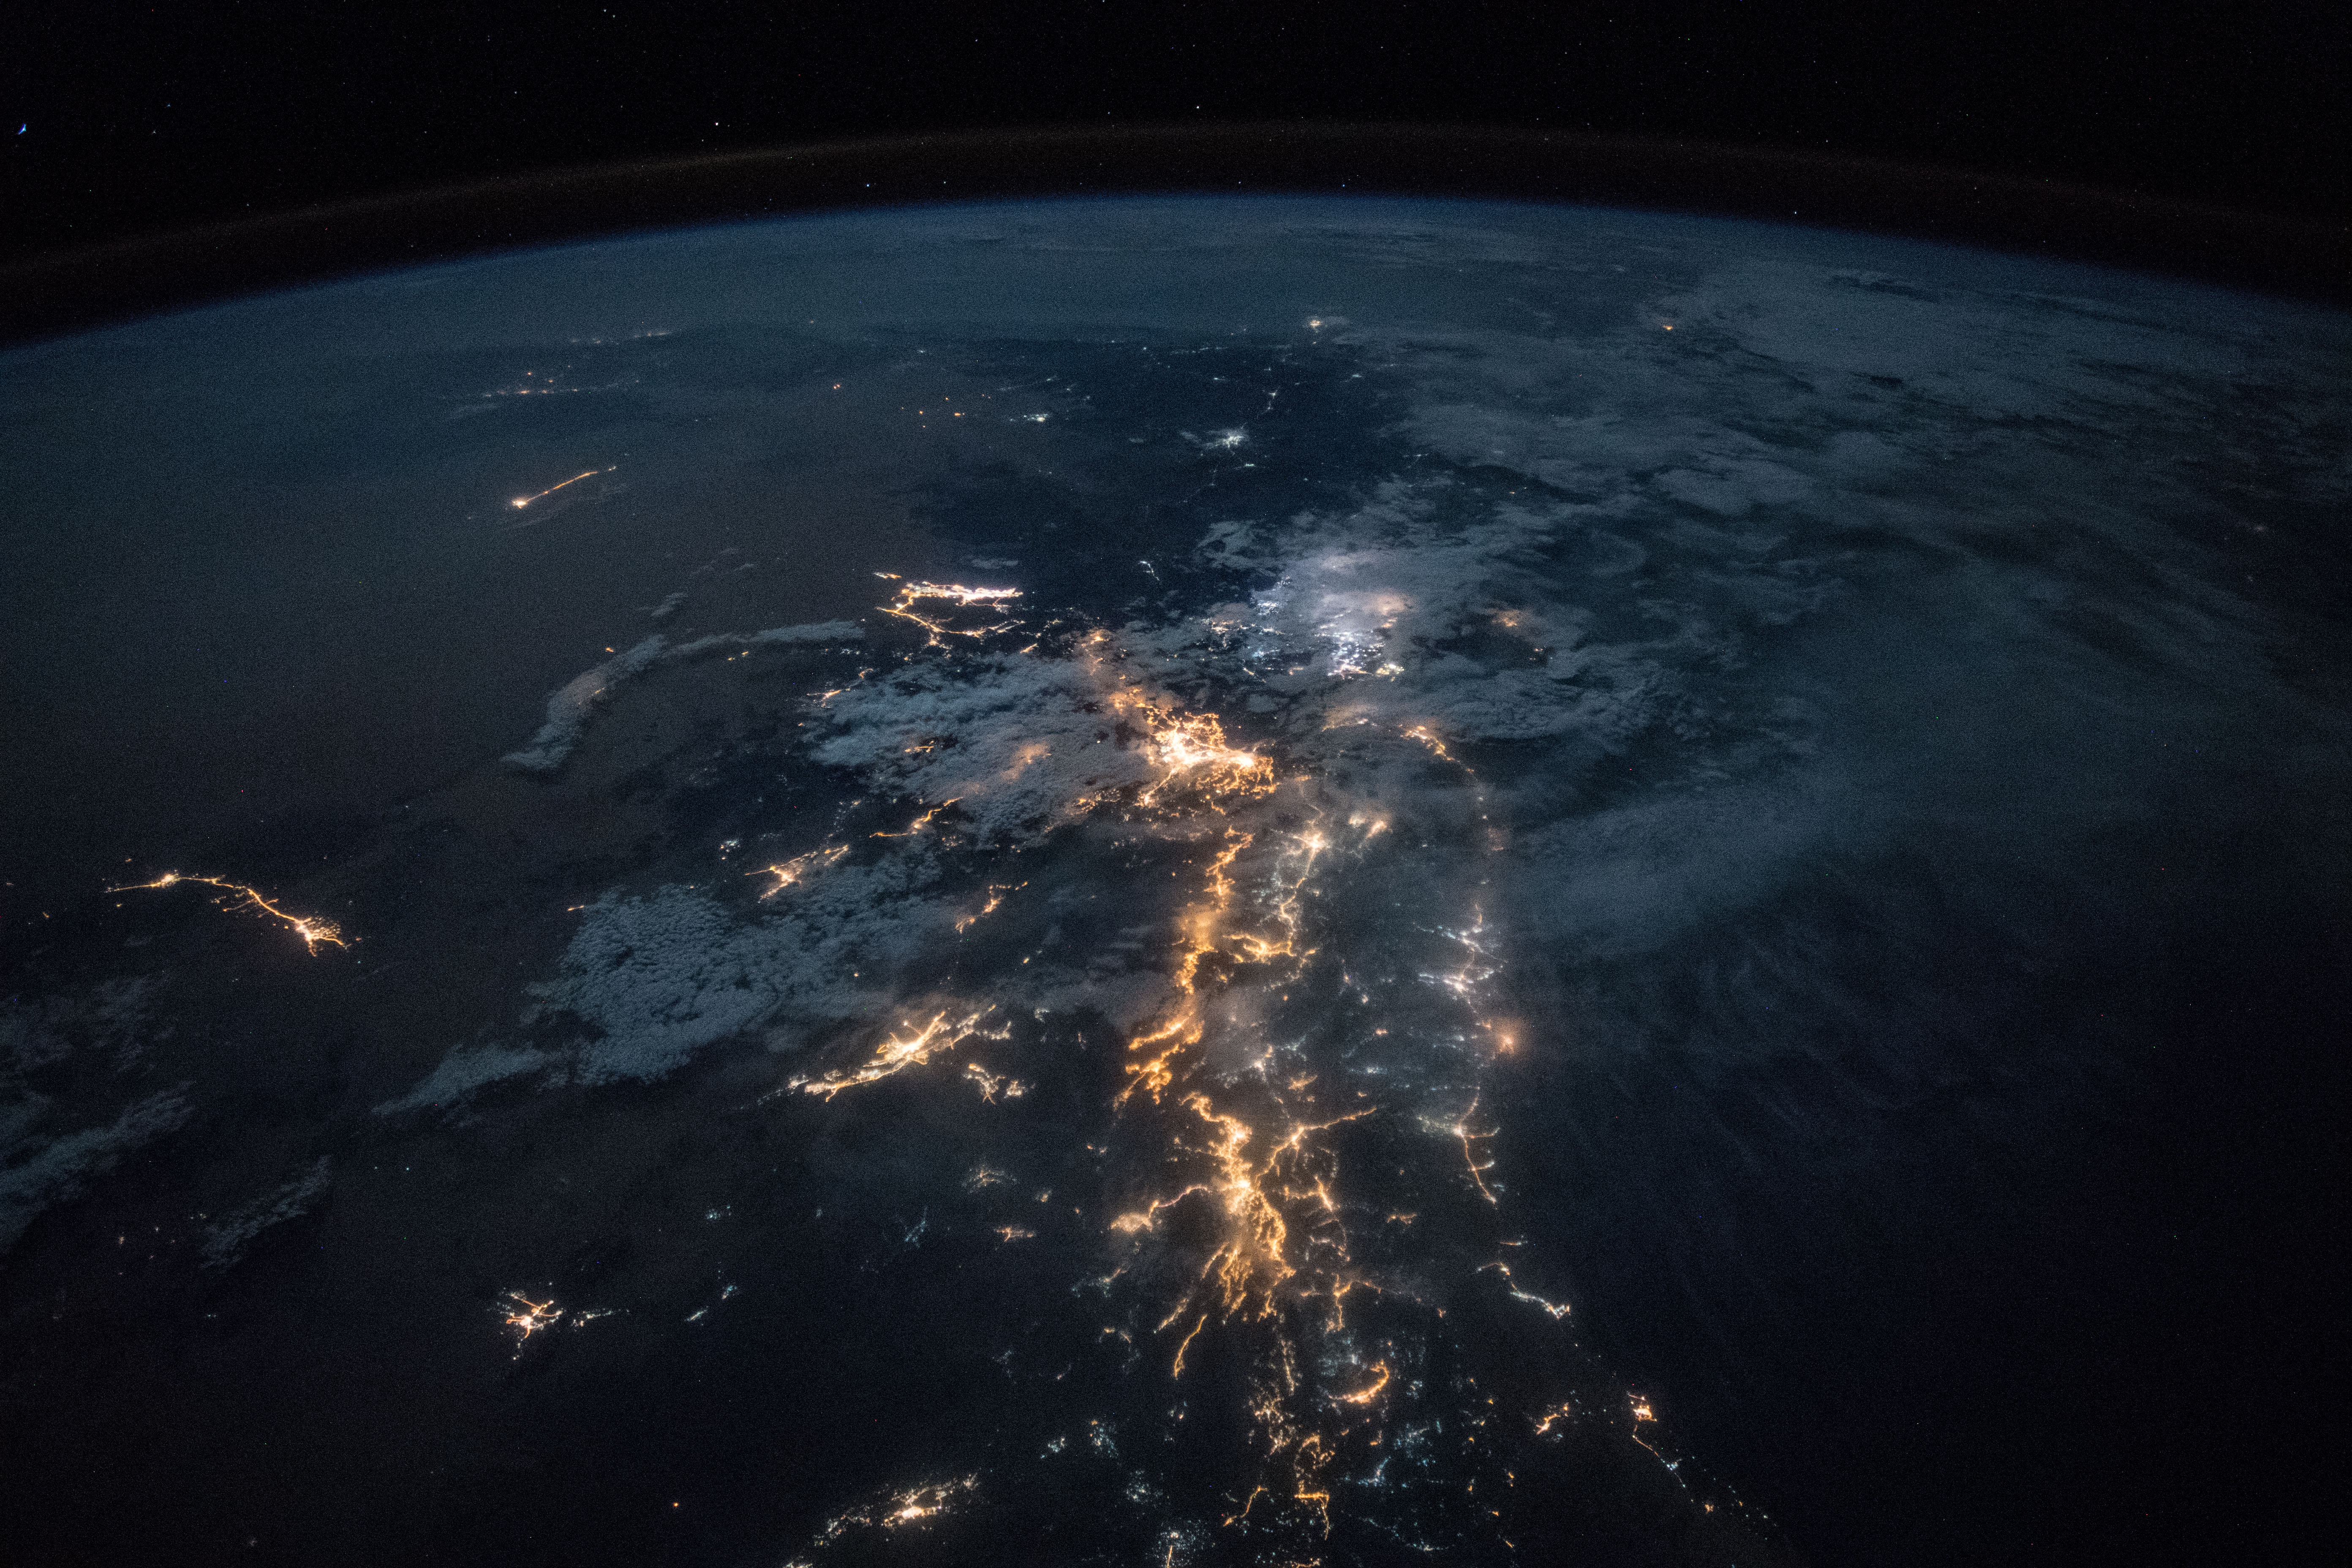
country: SAUDI ARABIA
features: ASIR MOUNTAINS, RED SEA, ABHA CITY, JAZAN CITY, MUHAYIL CITY, BARIQ CITY, AL NAMAS CITY, GULF OF ADEN, NIGHT, EARTH LIMB
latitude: 19.0
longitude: 43.0
